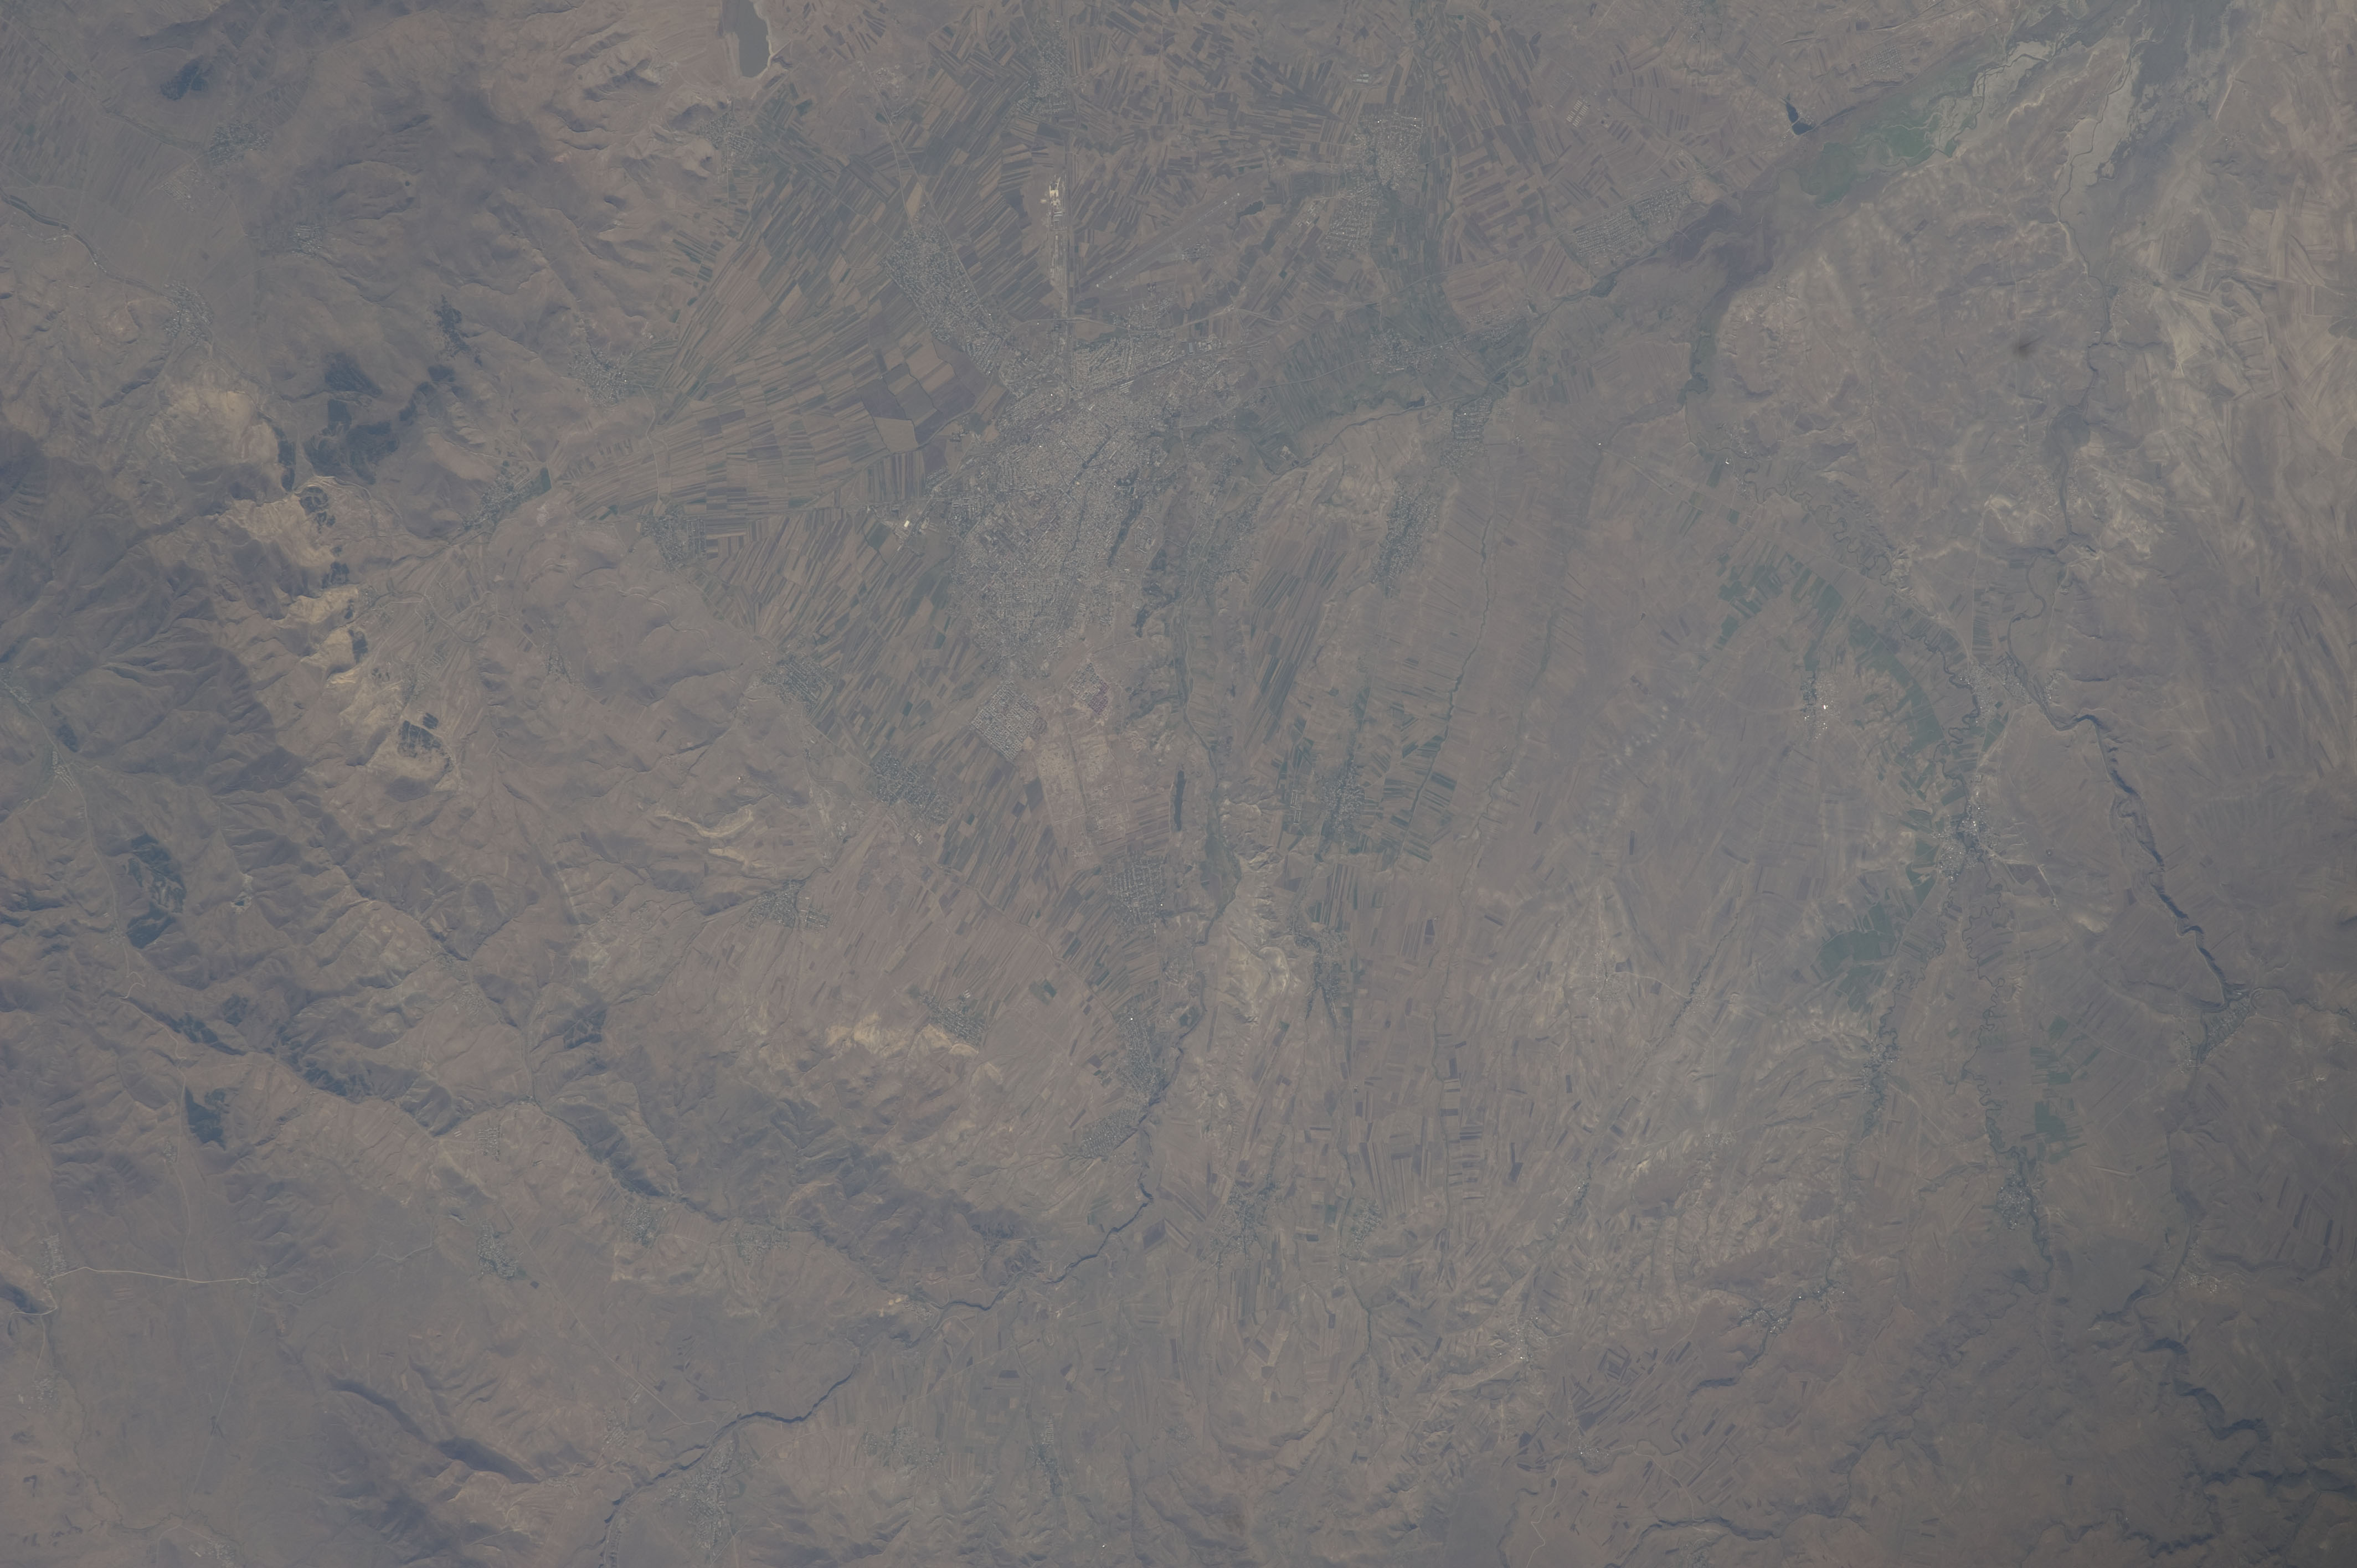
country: TURKEY
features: GYUMRI, AGR., ARPACAY RES., AIRPORT
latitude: 40.8
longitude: 43.6
